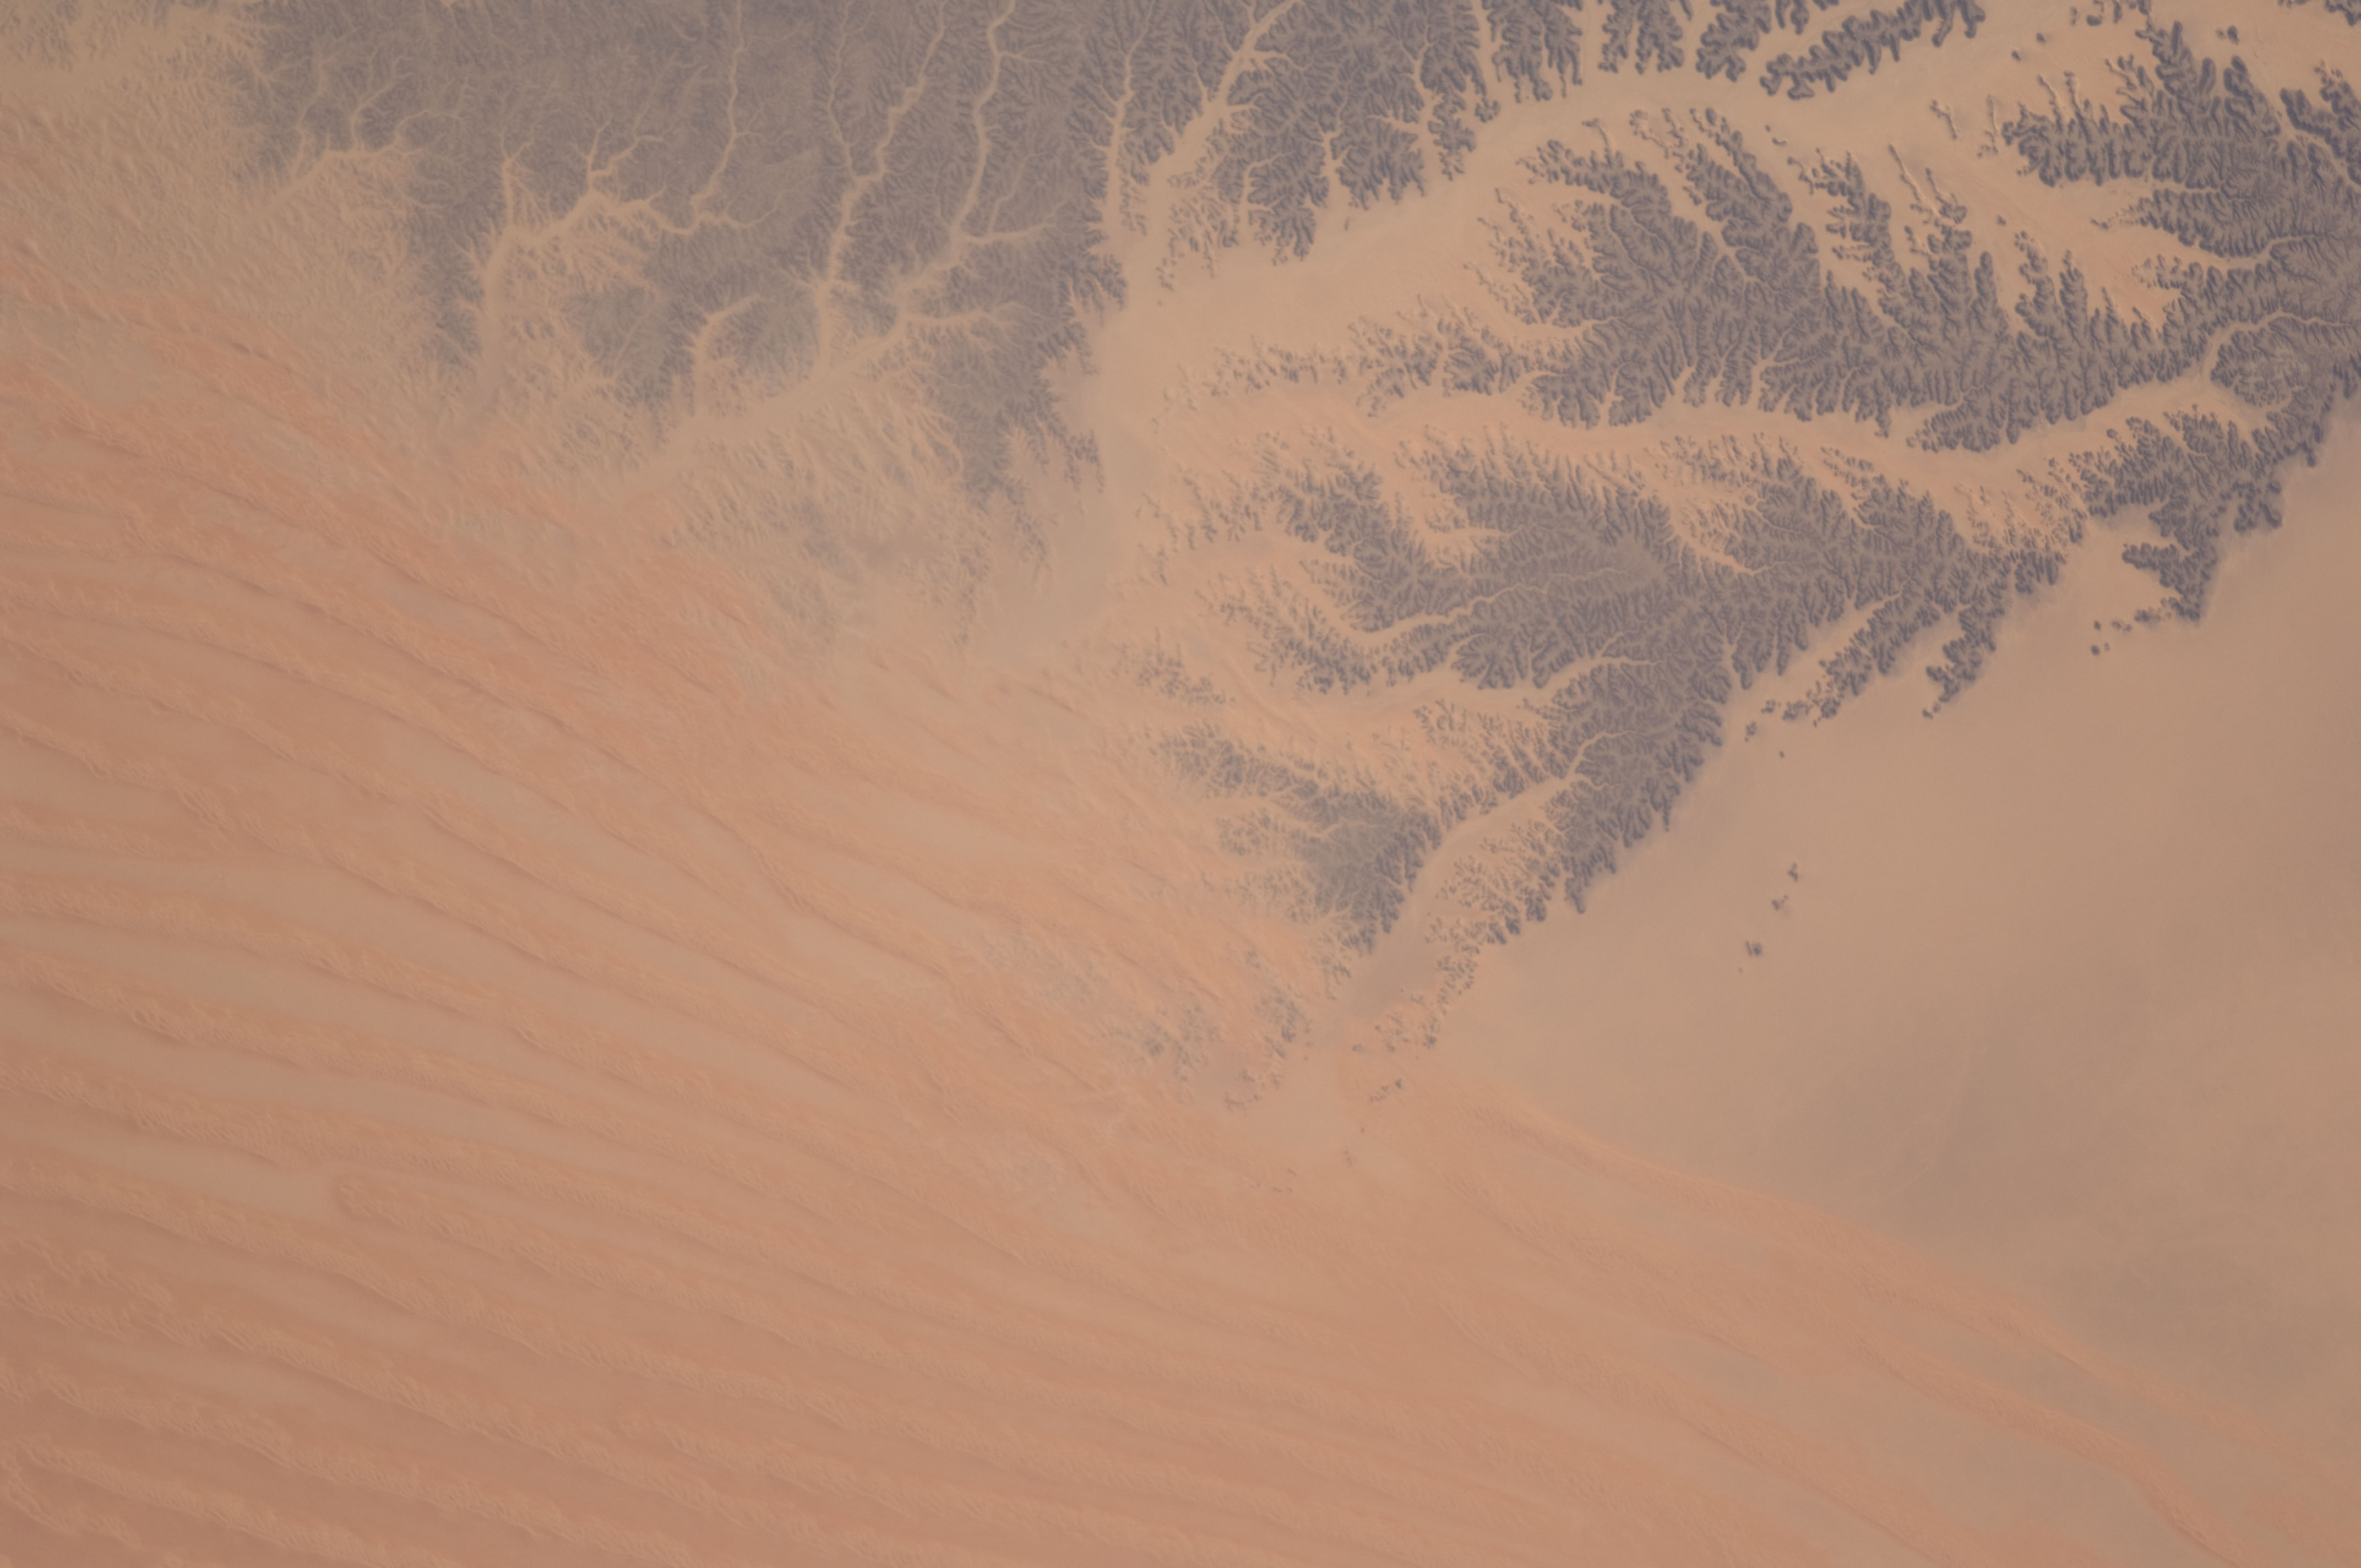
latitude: 17.4
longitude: 48.2
